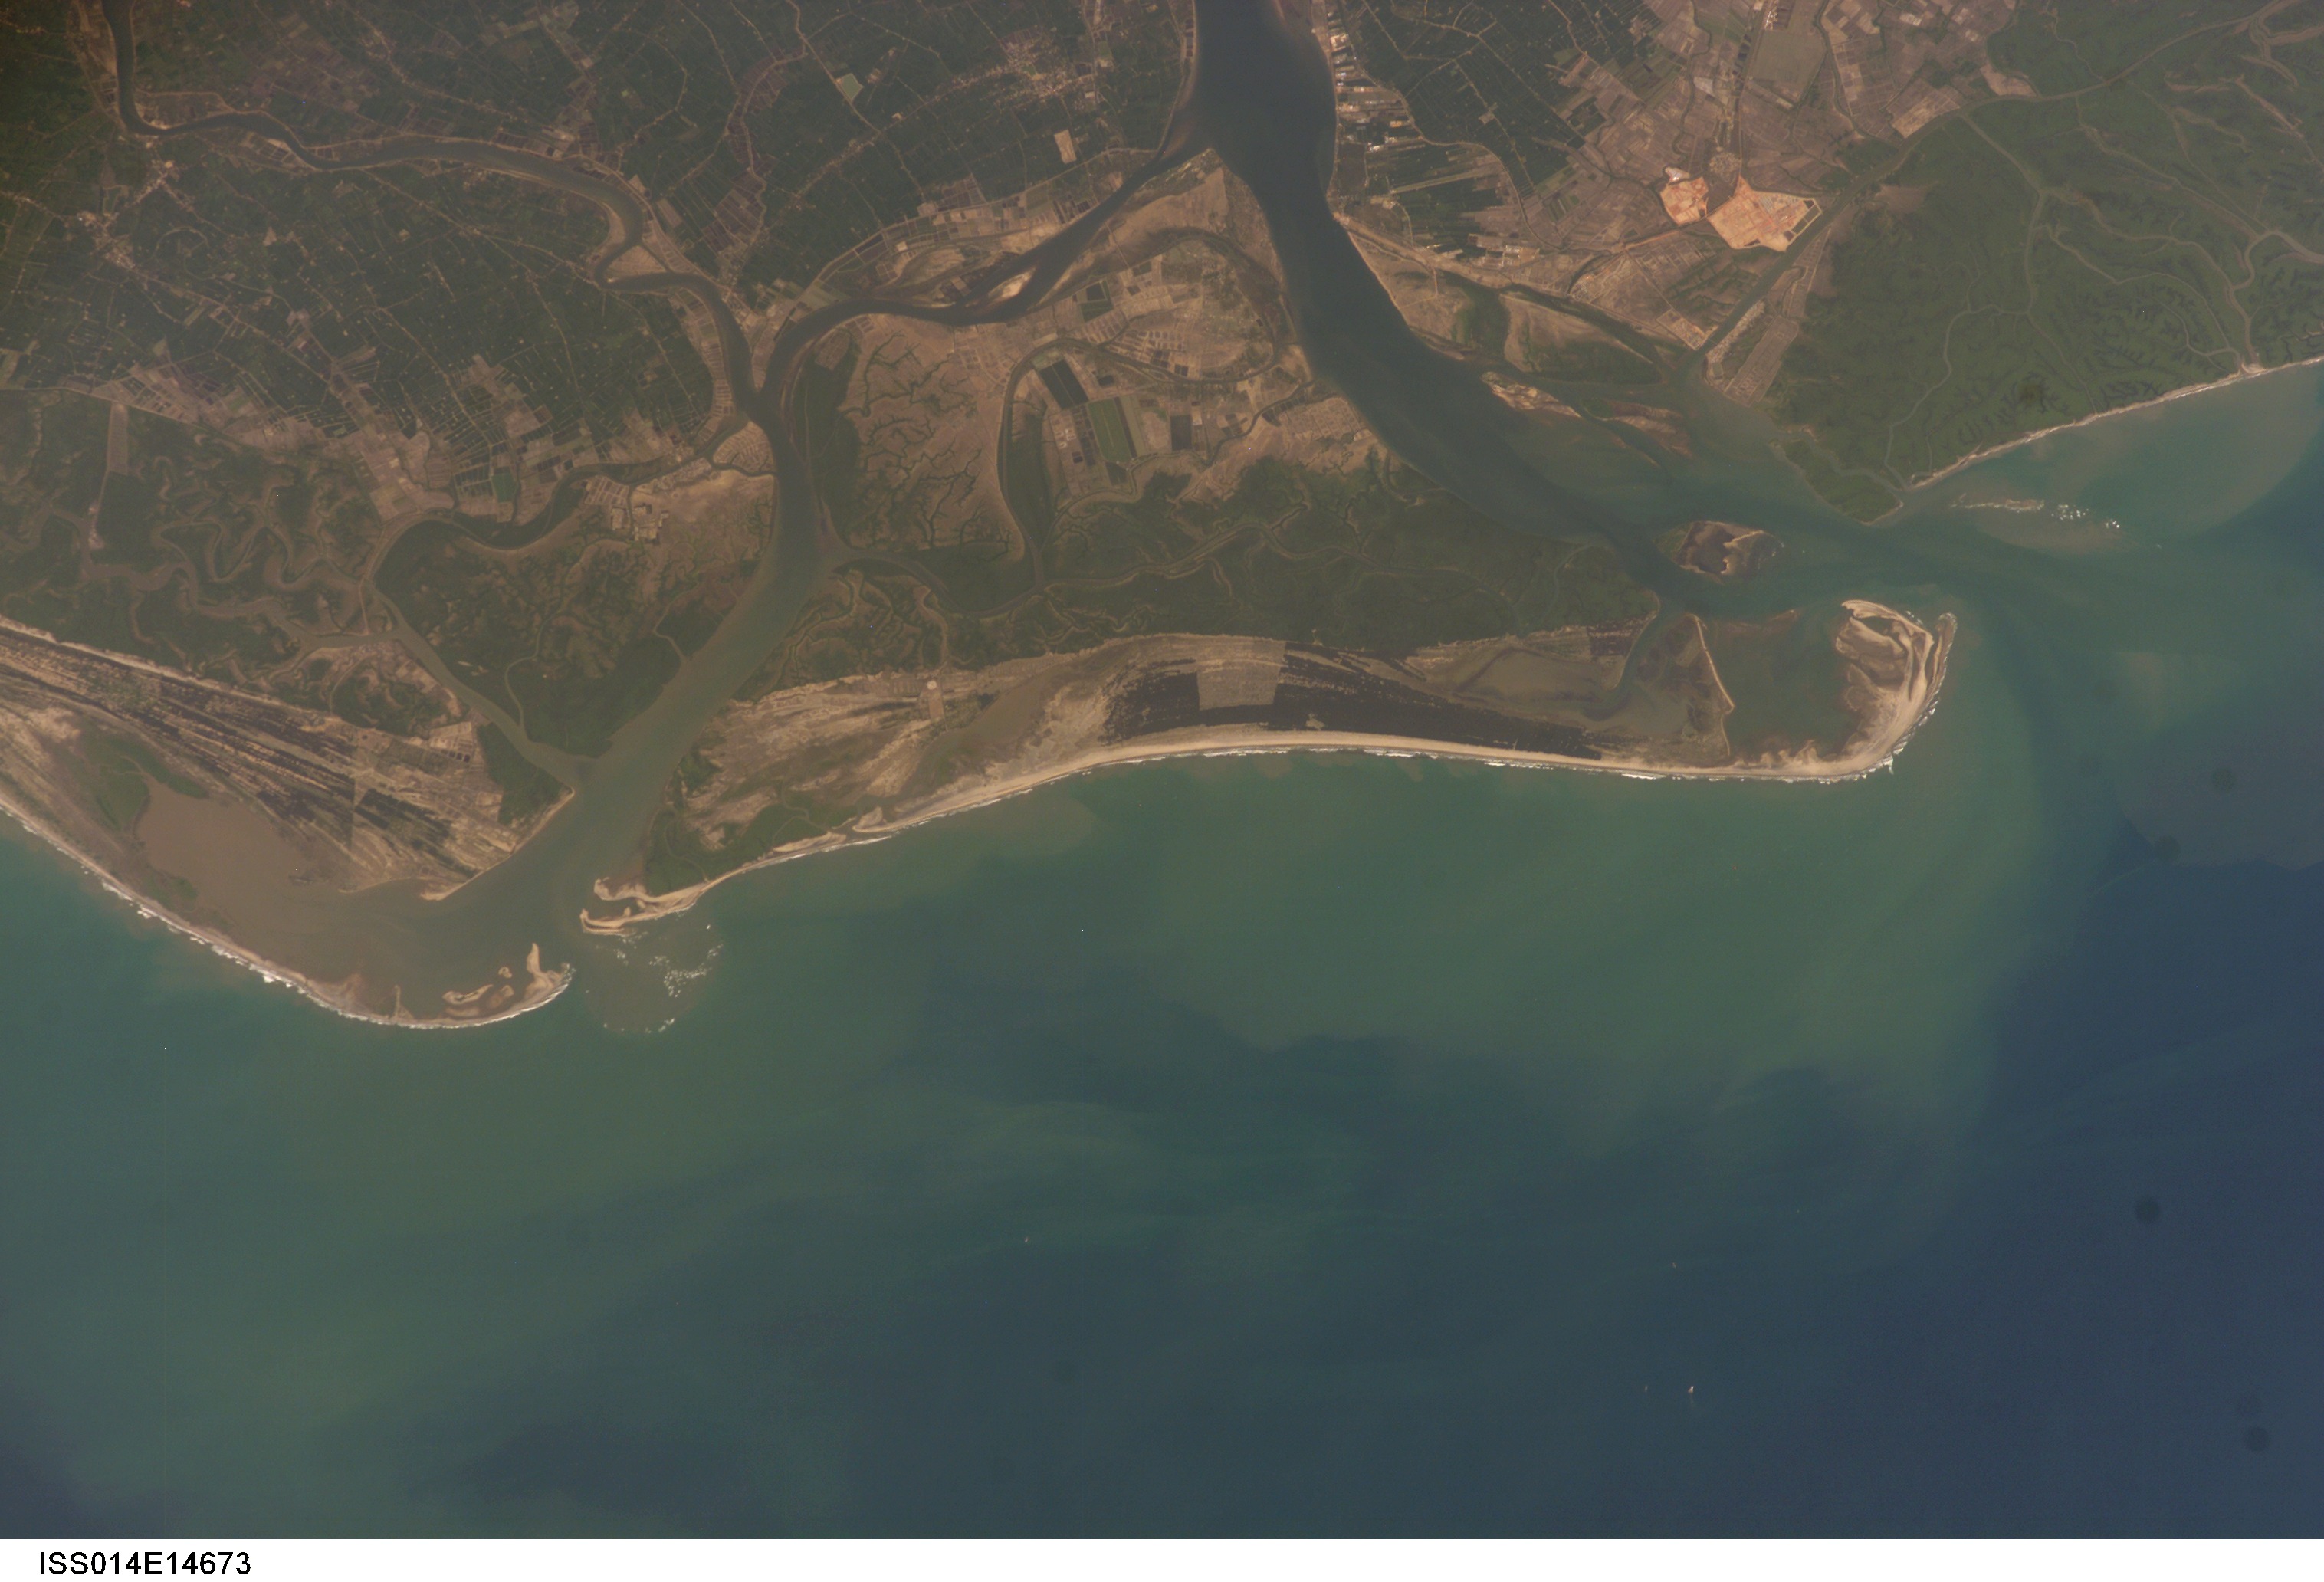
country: INDIA
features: GODAVARI R. DELTA
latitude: 16.7
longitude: 82.3
